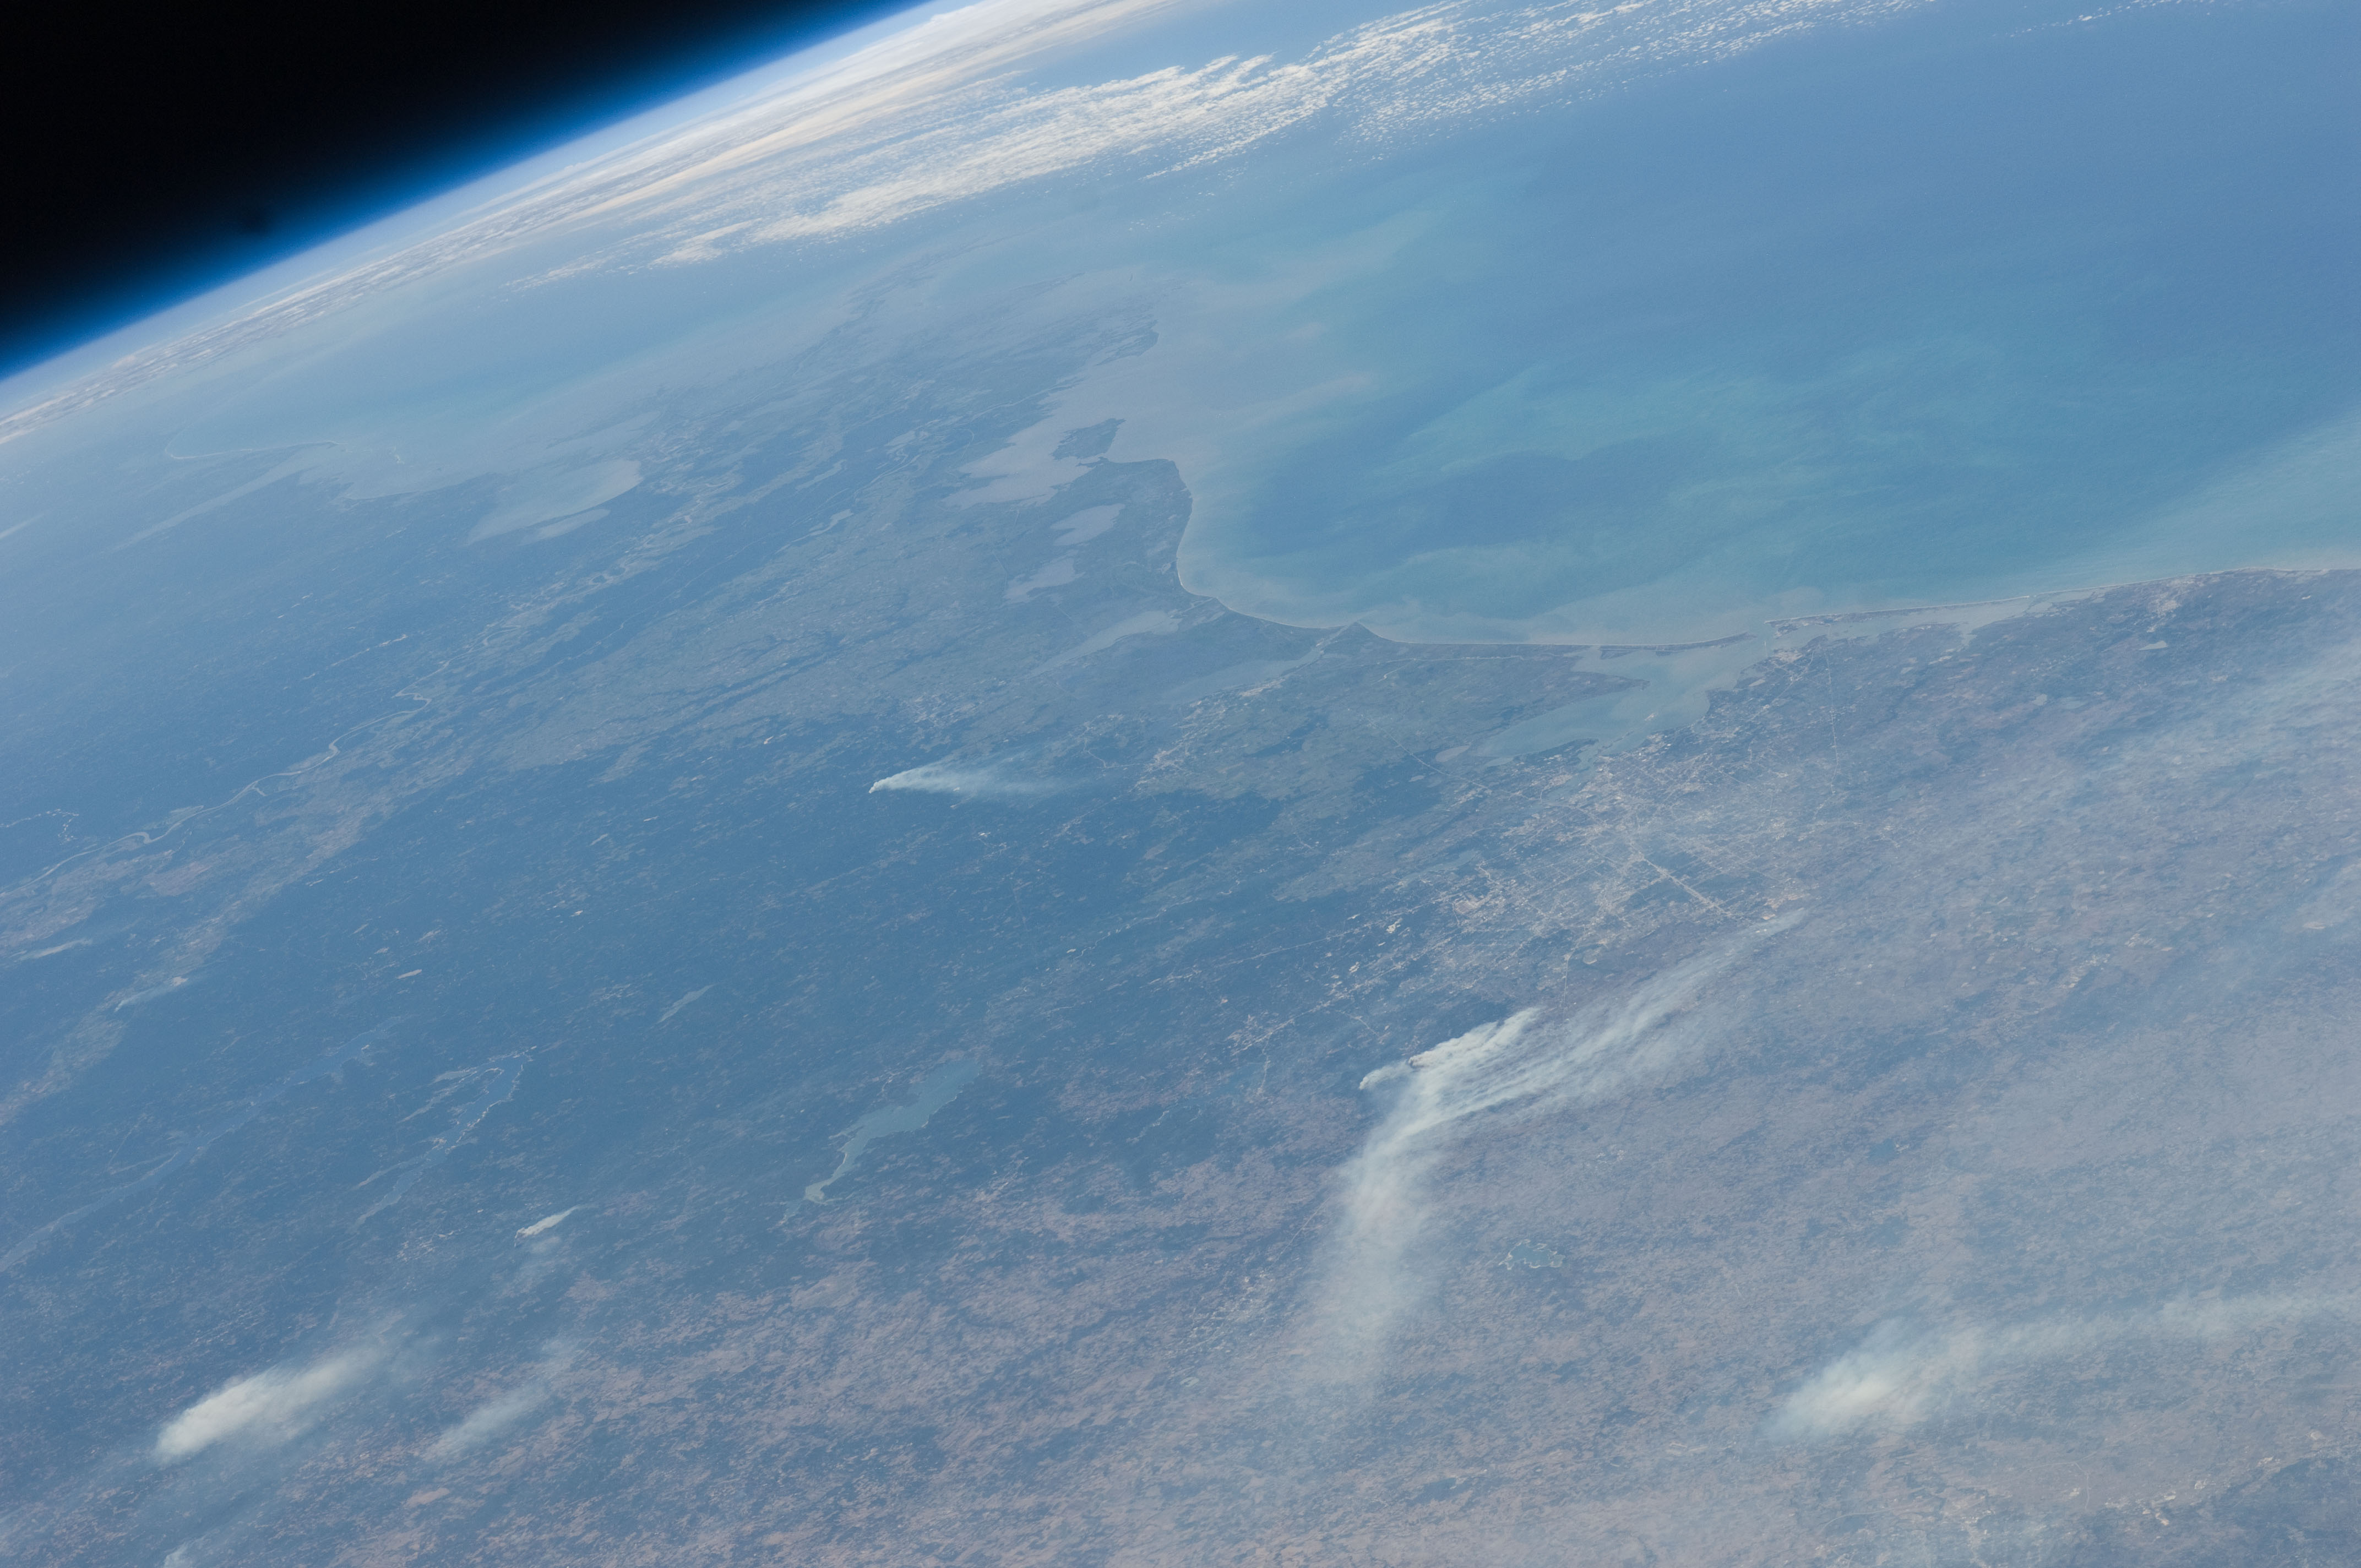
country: USA-TEXAS
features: PAN-WILDFIRES, HAZE, HOUSTON REGION
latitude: 30.0
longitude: -95.0
